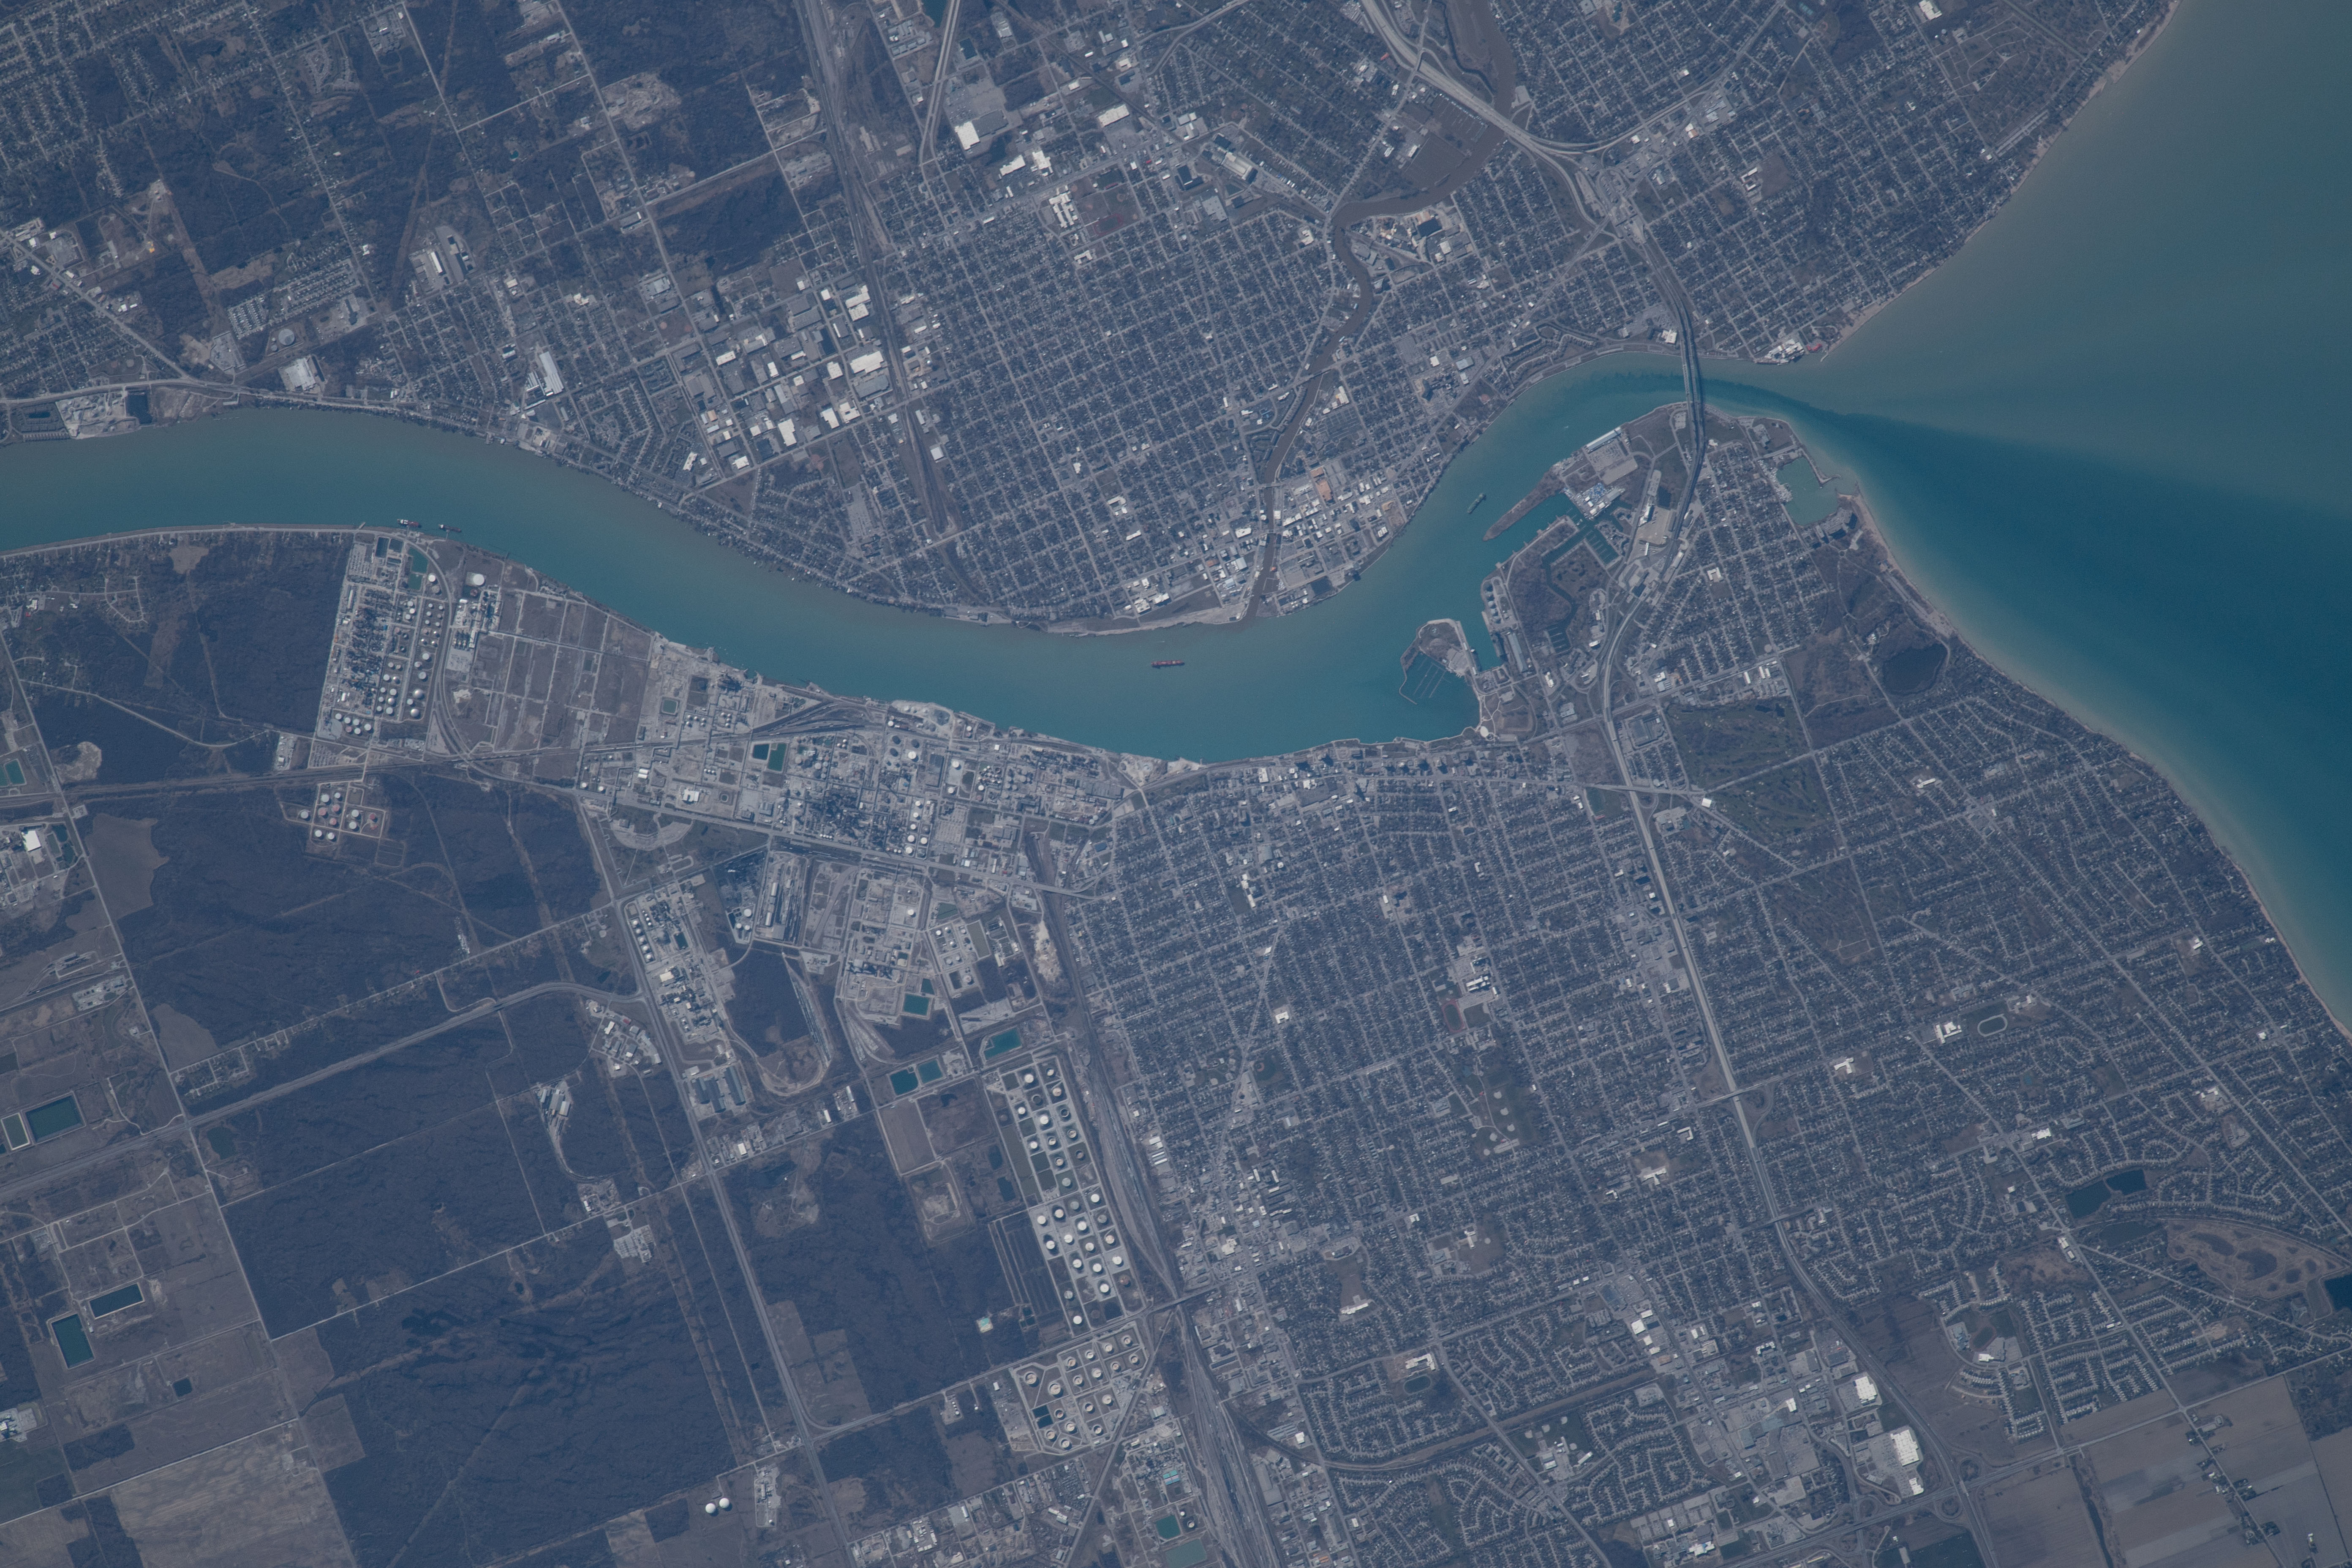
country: CANADA-O
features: PORT HURON, SARNIA, ST. CLAIR RIVER
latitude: 43.0
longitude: -82.4
